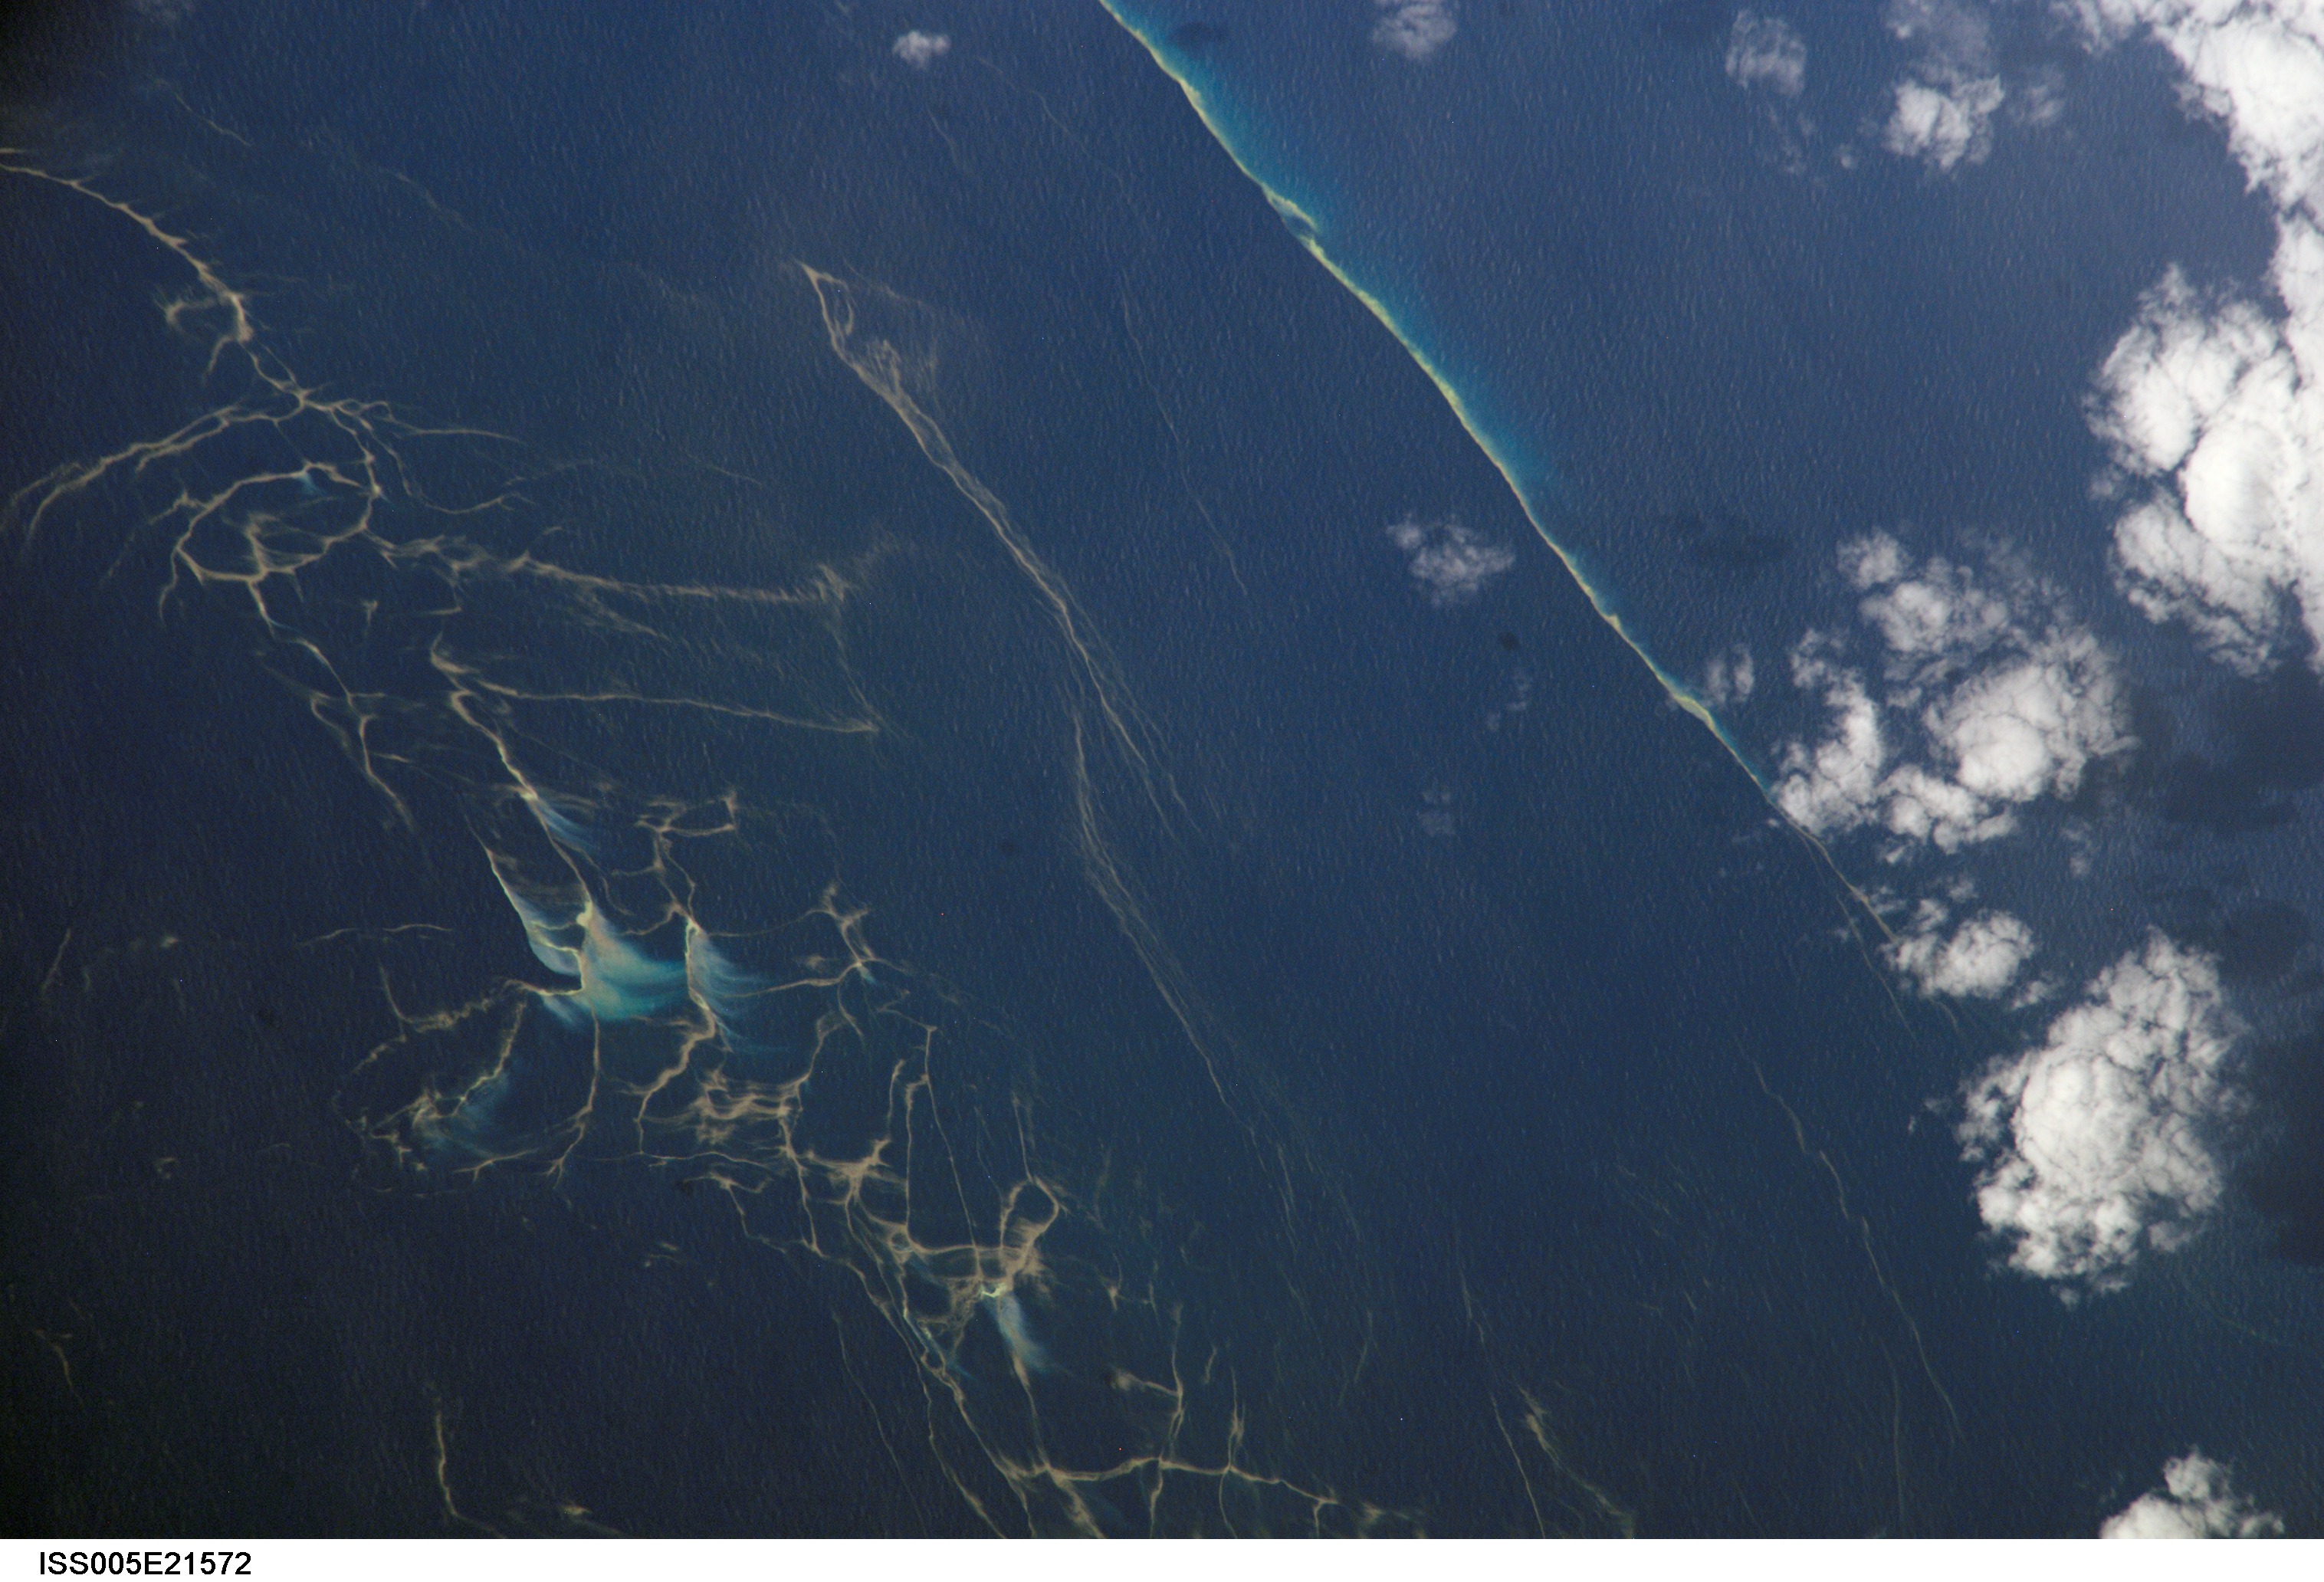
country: AUSTRALIA-Q
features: PLANKTON BLOOM, LINEAR
